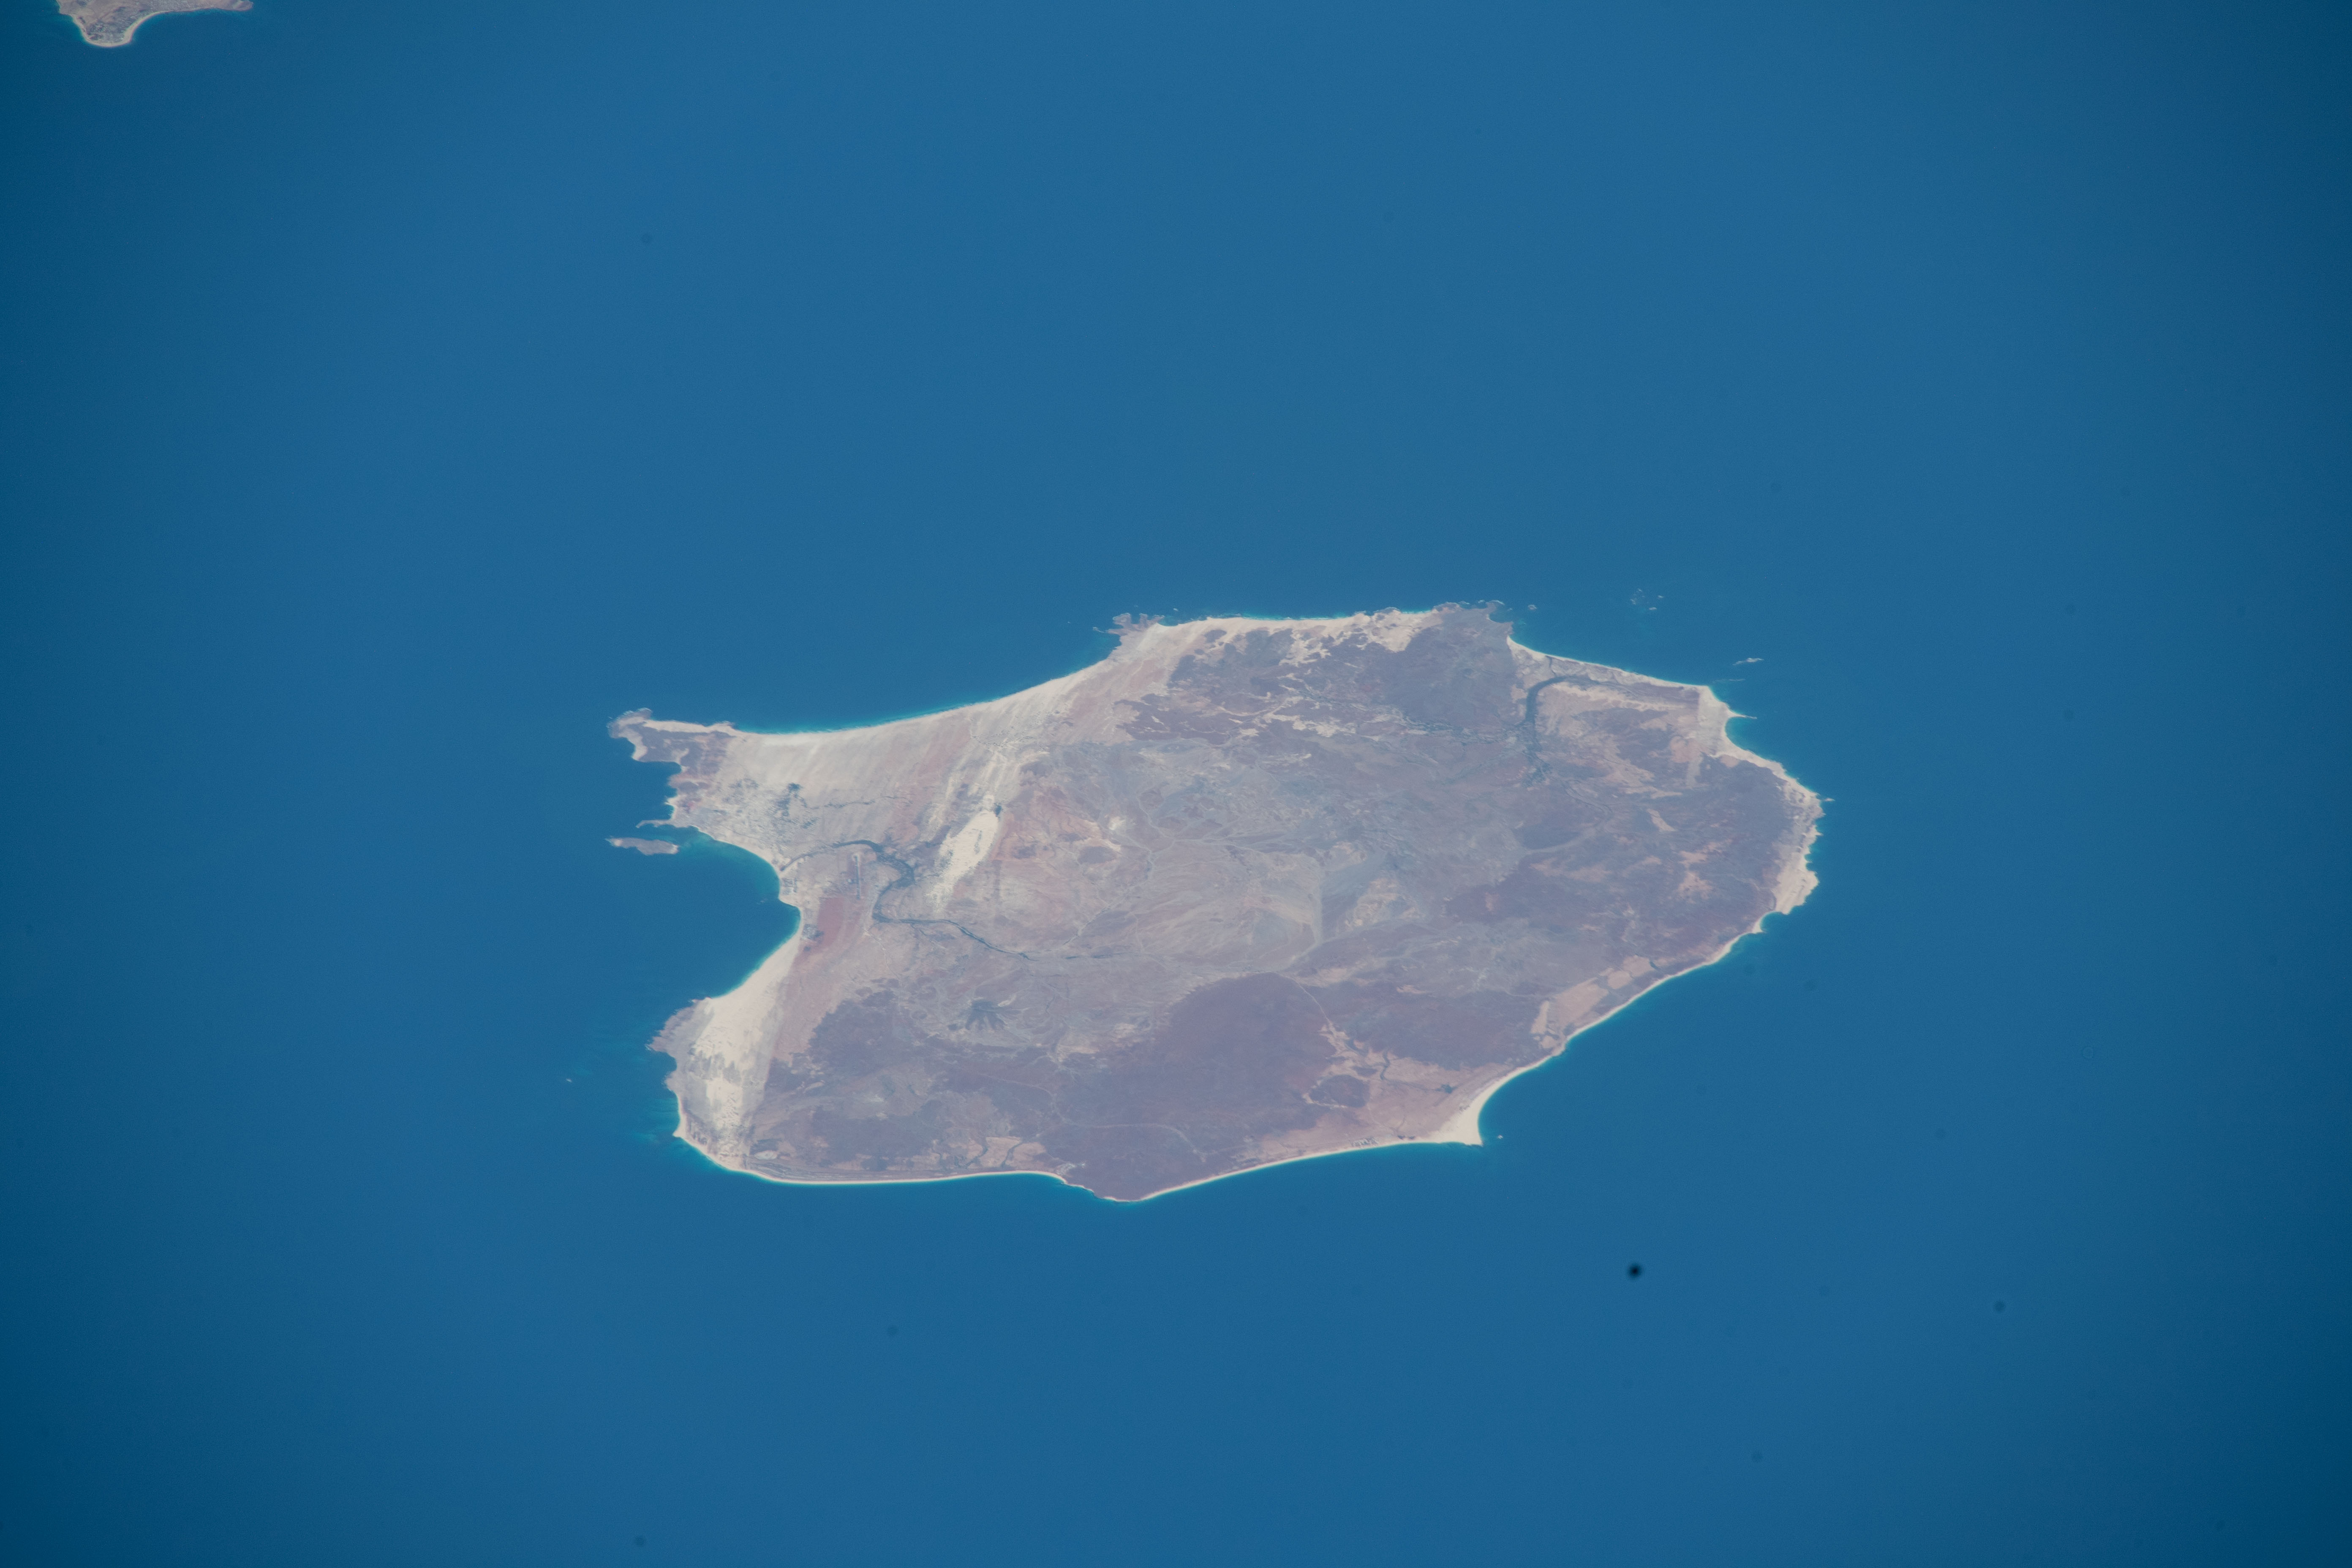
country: CAPE VERDE ISLANDS
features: RABIL AIRPORT, MONTE ESTANCIA, CHAVES BEACH
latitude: 16.1
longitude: -22.8
